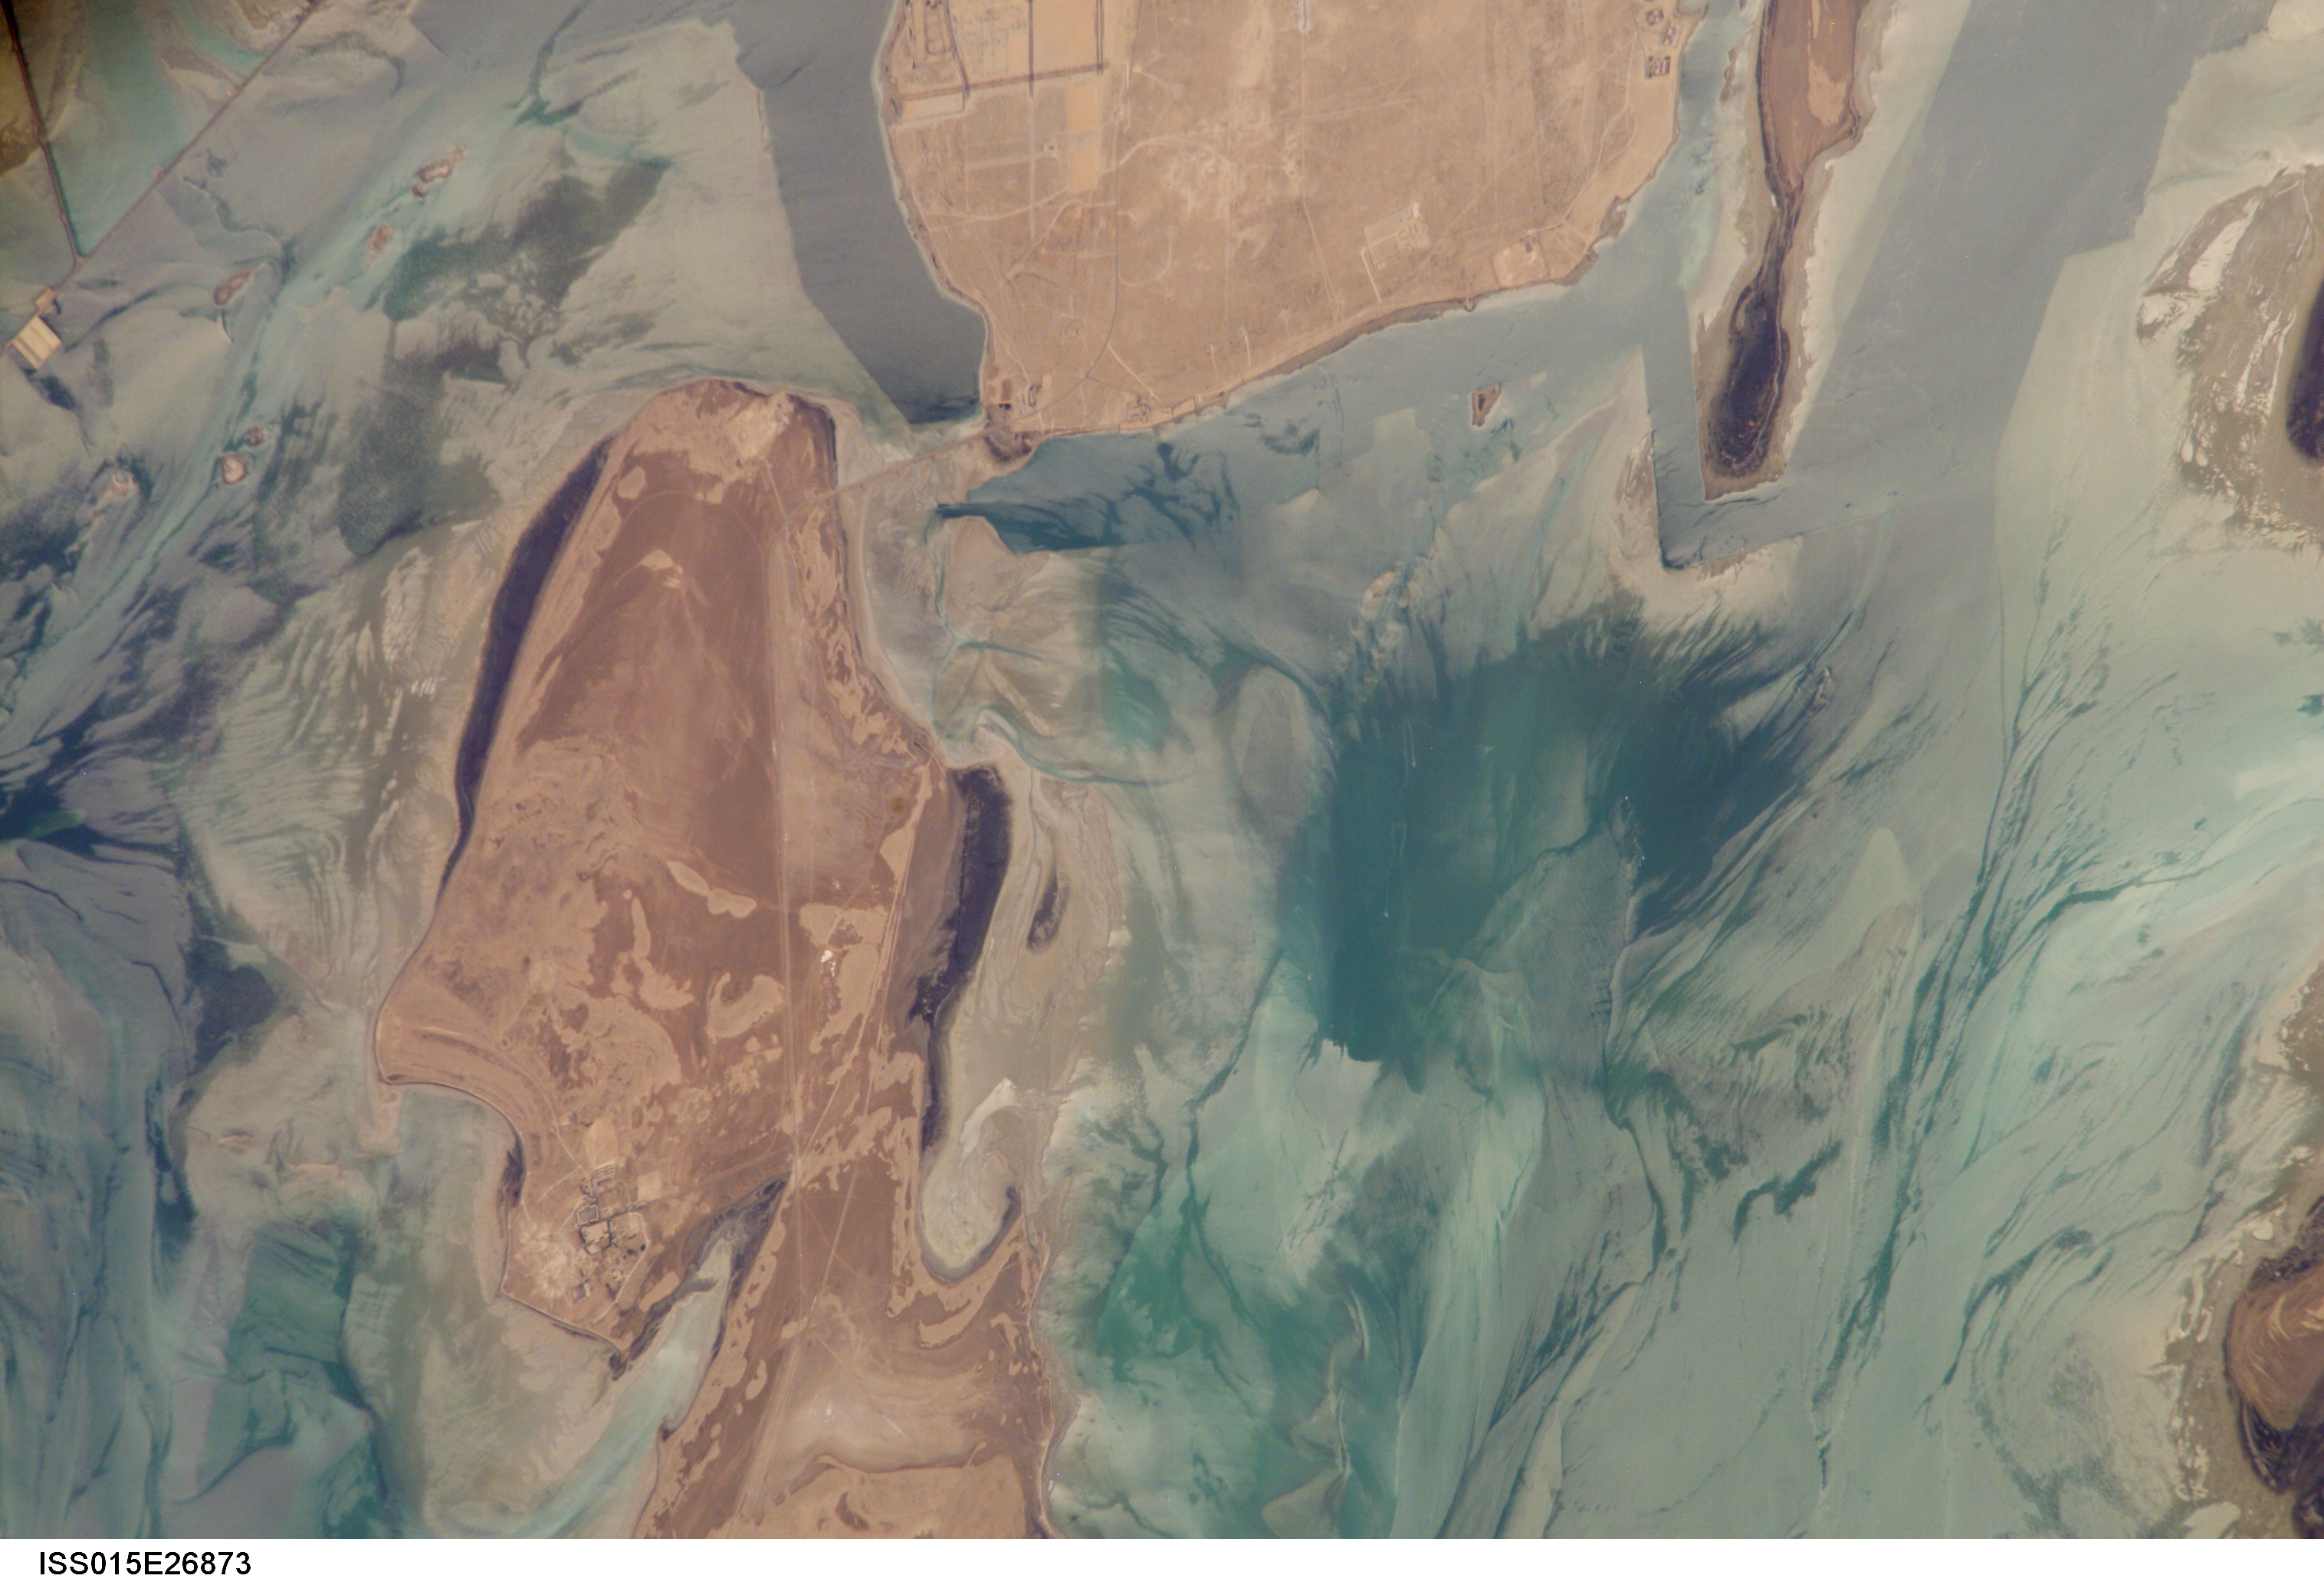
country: SAUDI ARABIA
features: S. BATINAH I., GLINT, AL JUBAYL
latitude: 27.2
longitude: 49.5
